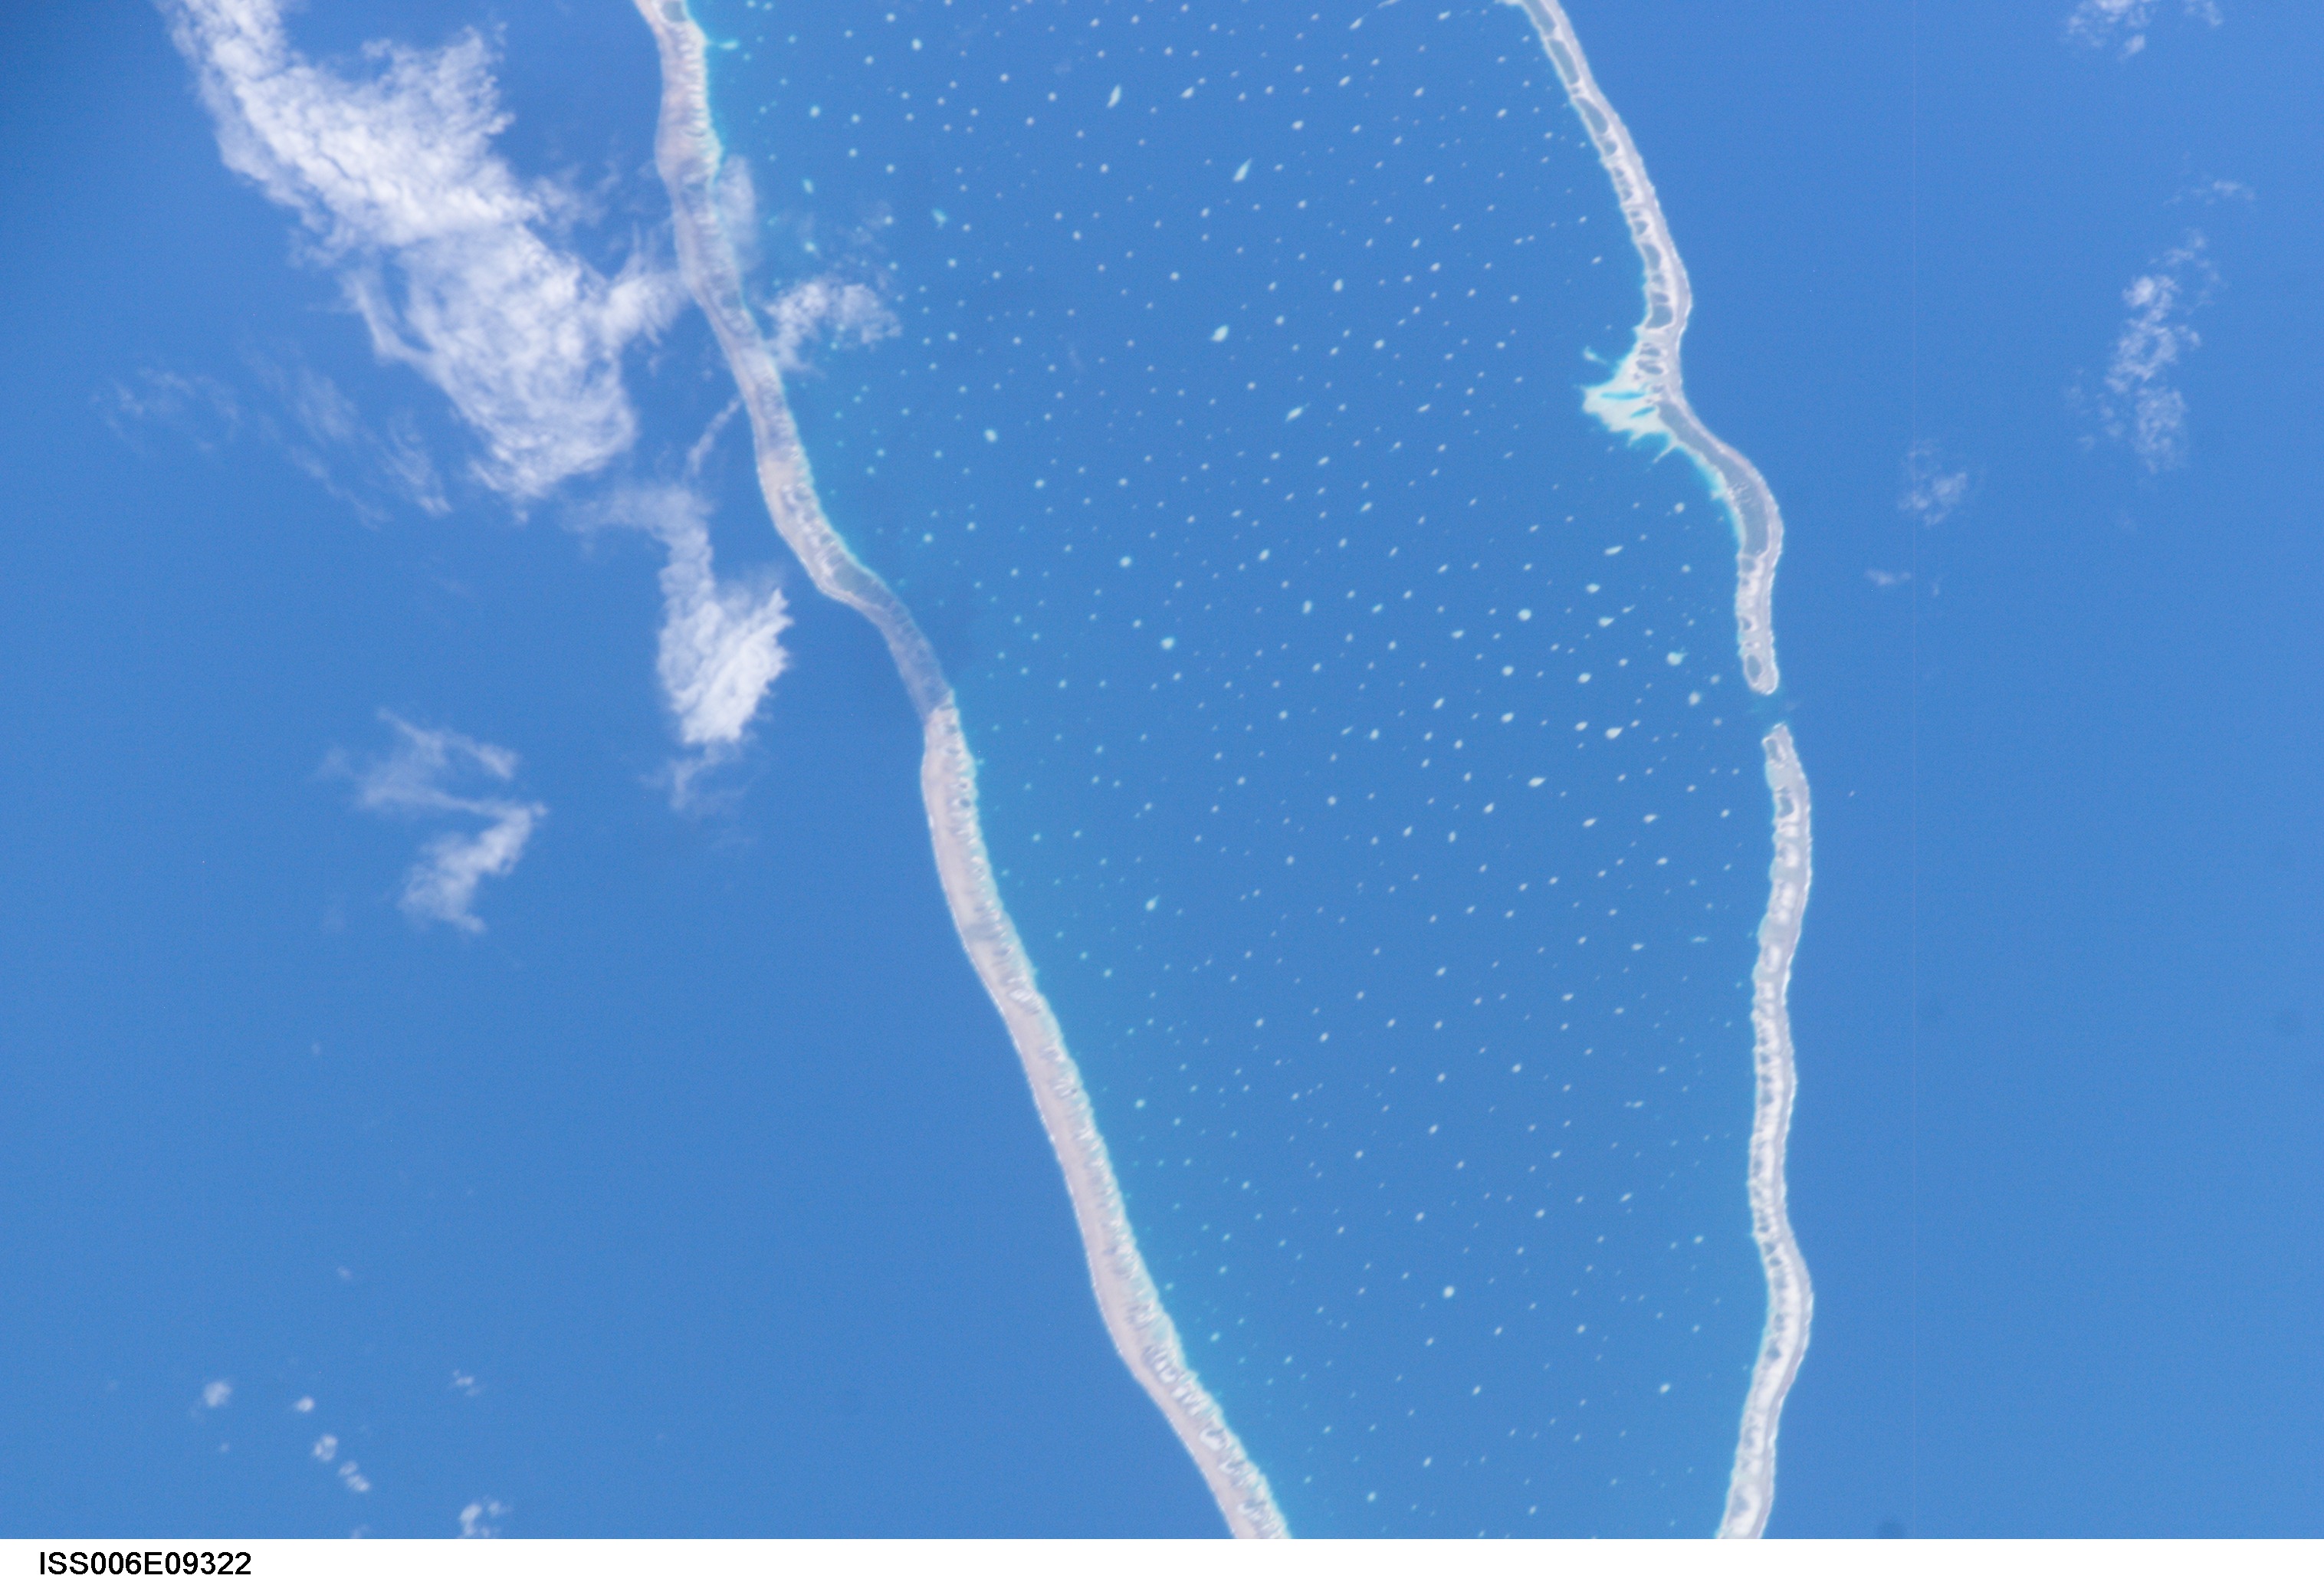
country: TUAMOTU ARCHIPELAGO
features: RAROIA ATOLL, REEFS, PINNACLES
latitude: -16.0
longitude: -142.5
